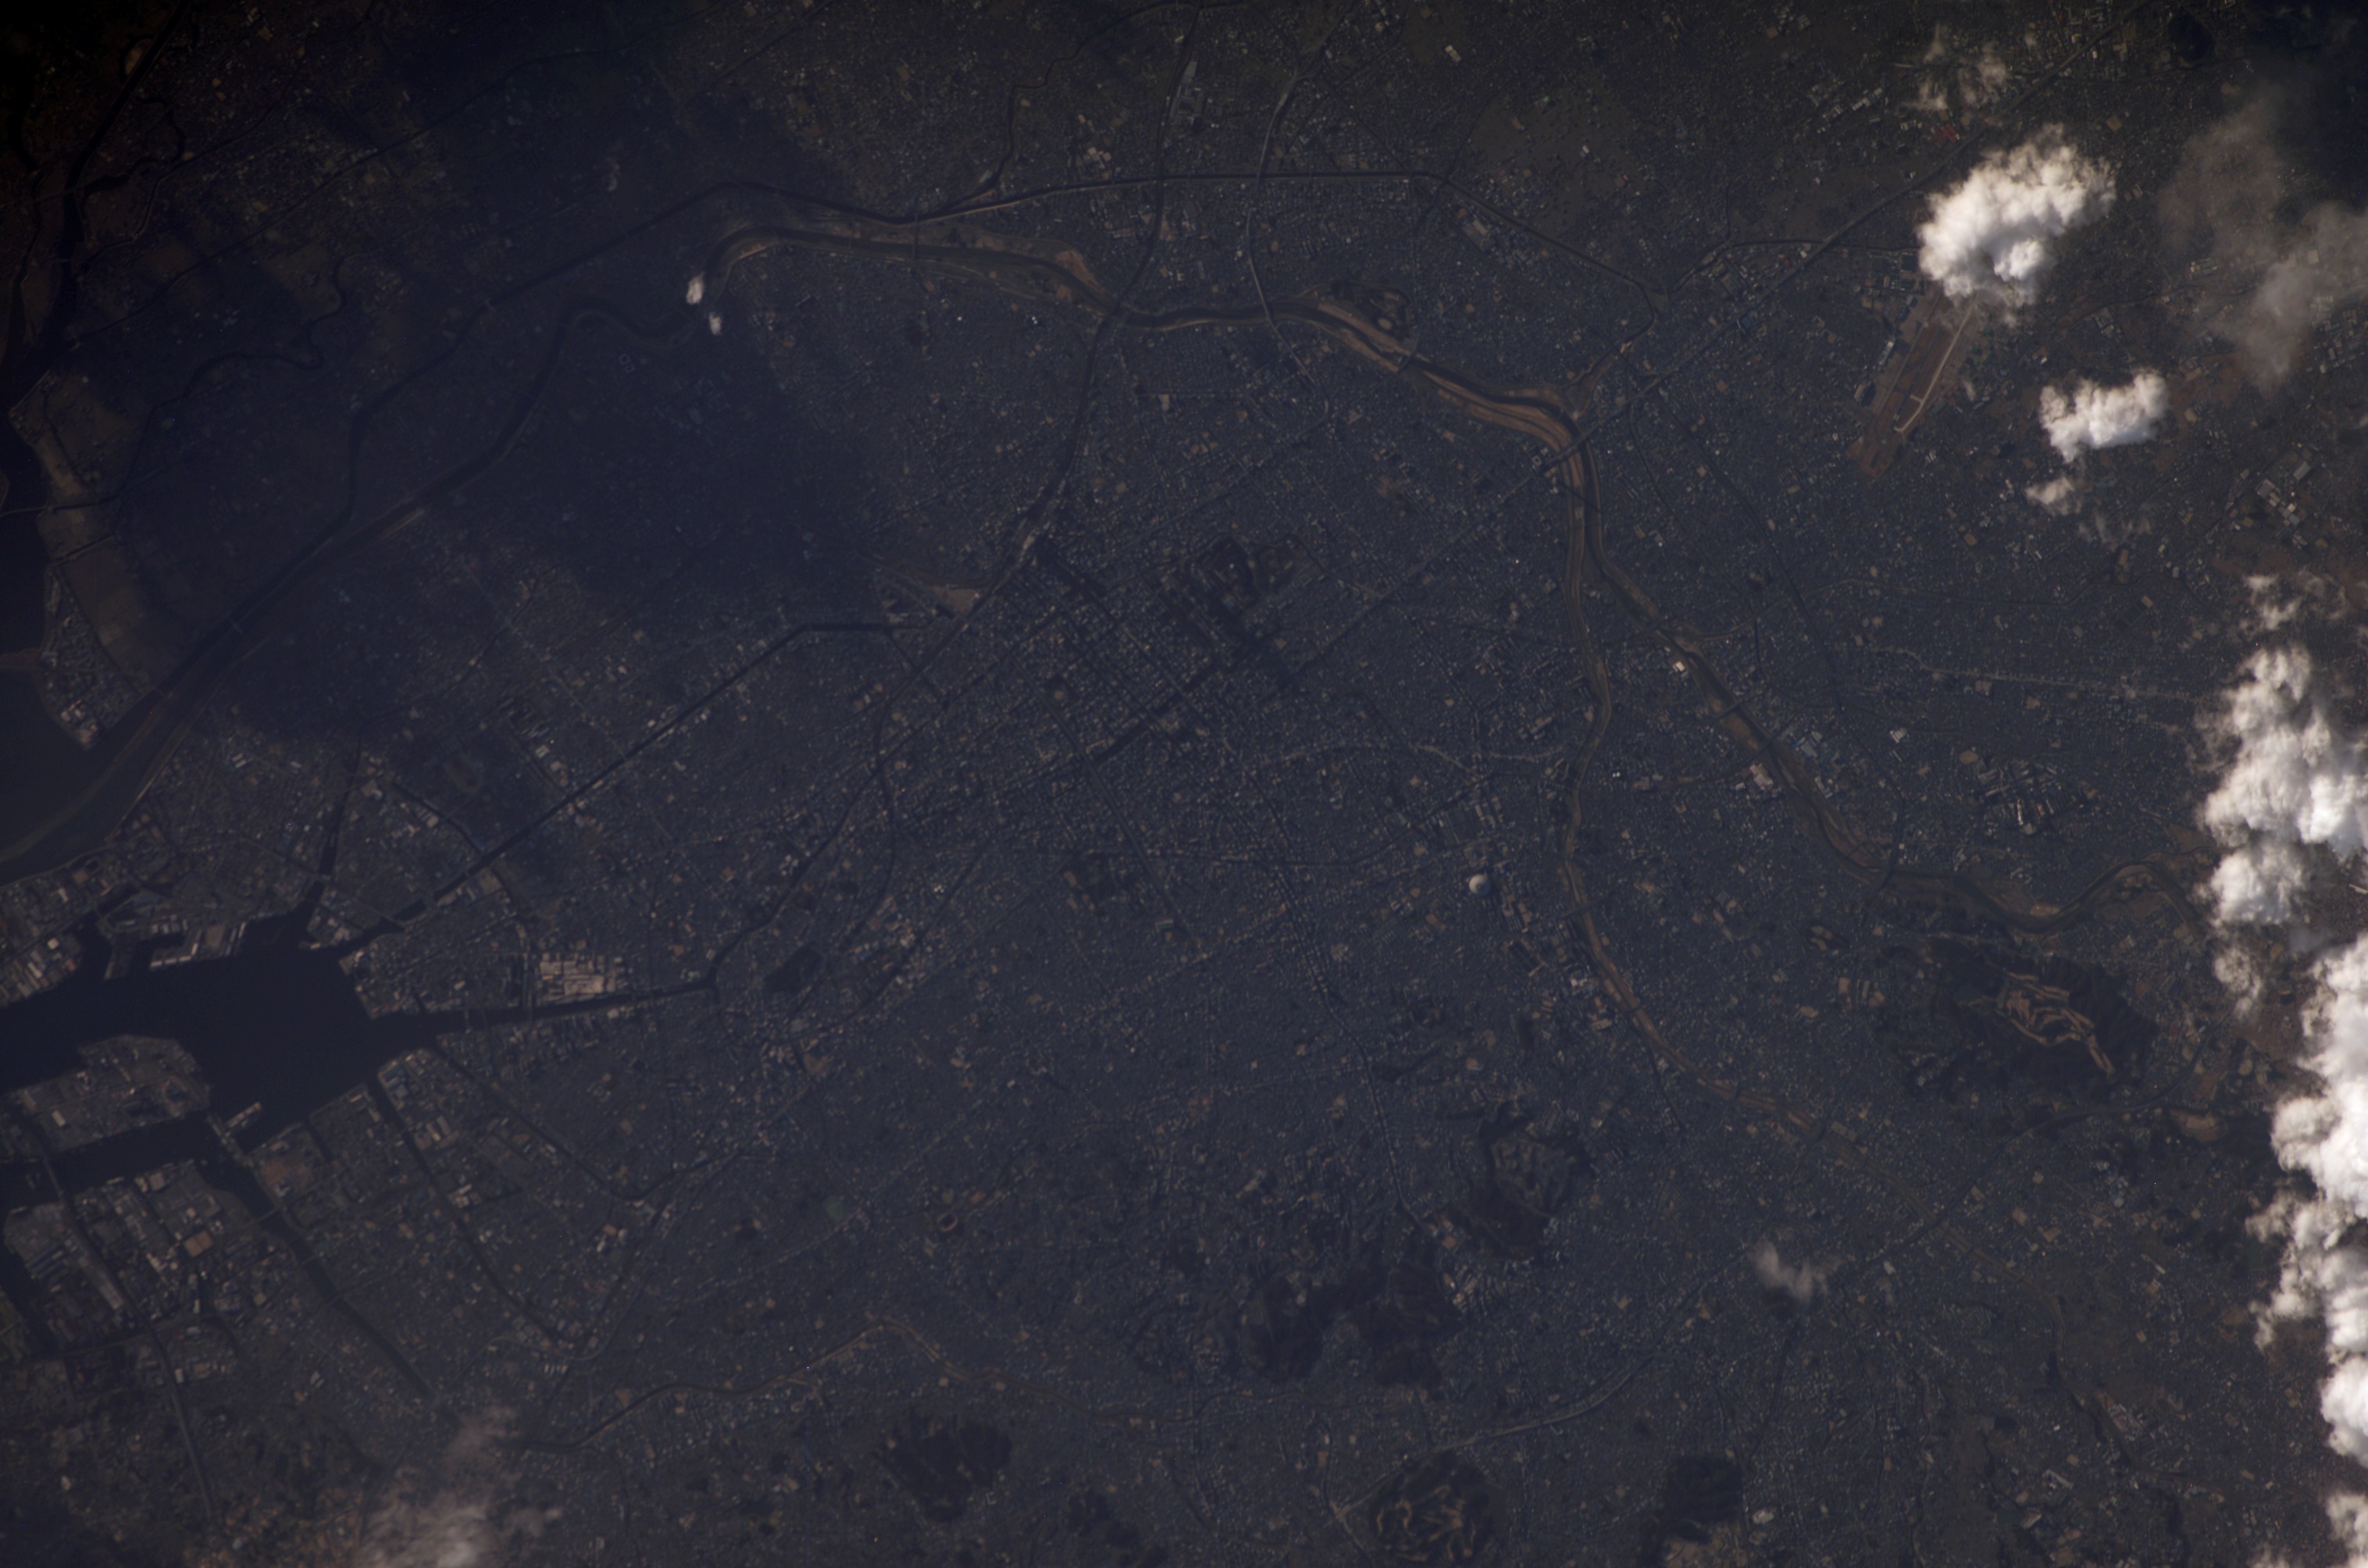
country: JAPAN
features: CENTRAL NAGOYA, CAN., R., PORT
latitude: 35.1
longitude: 137.0
